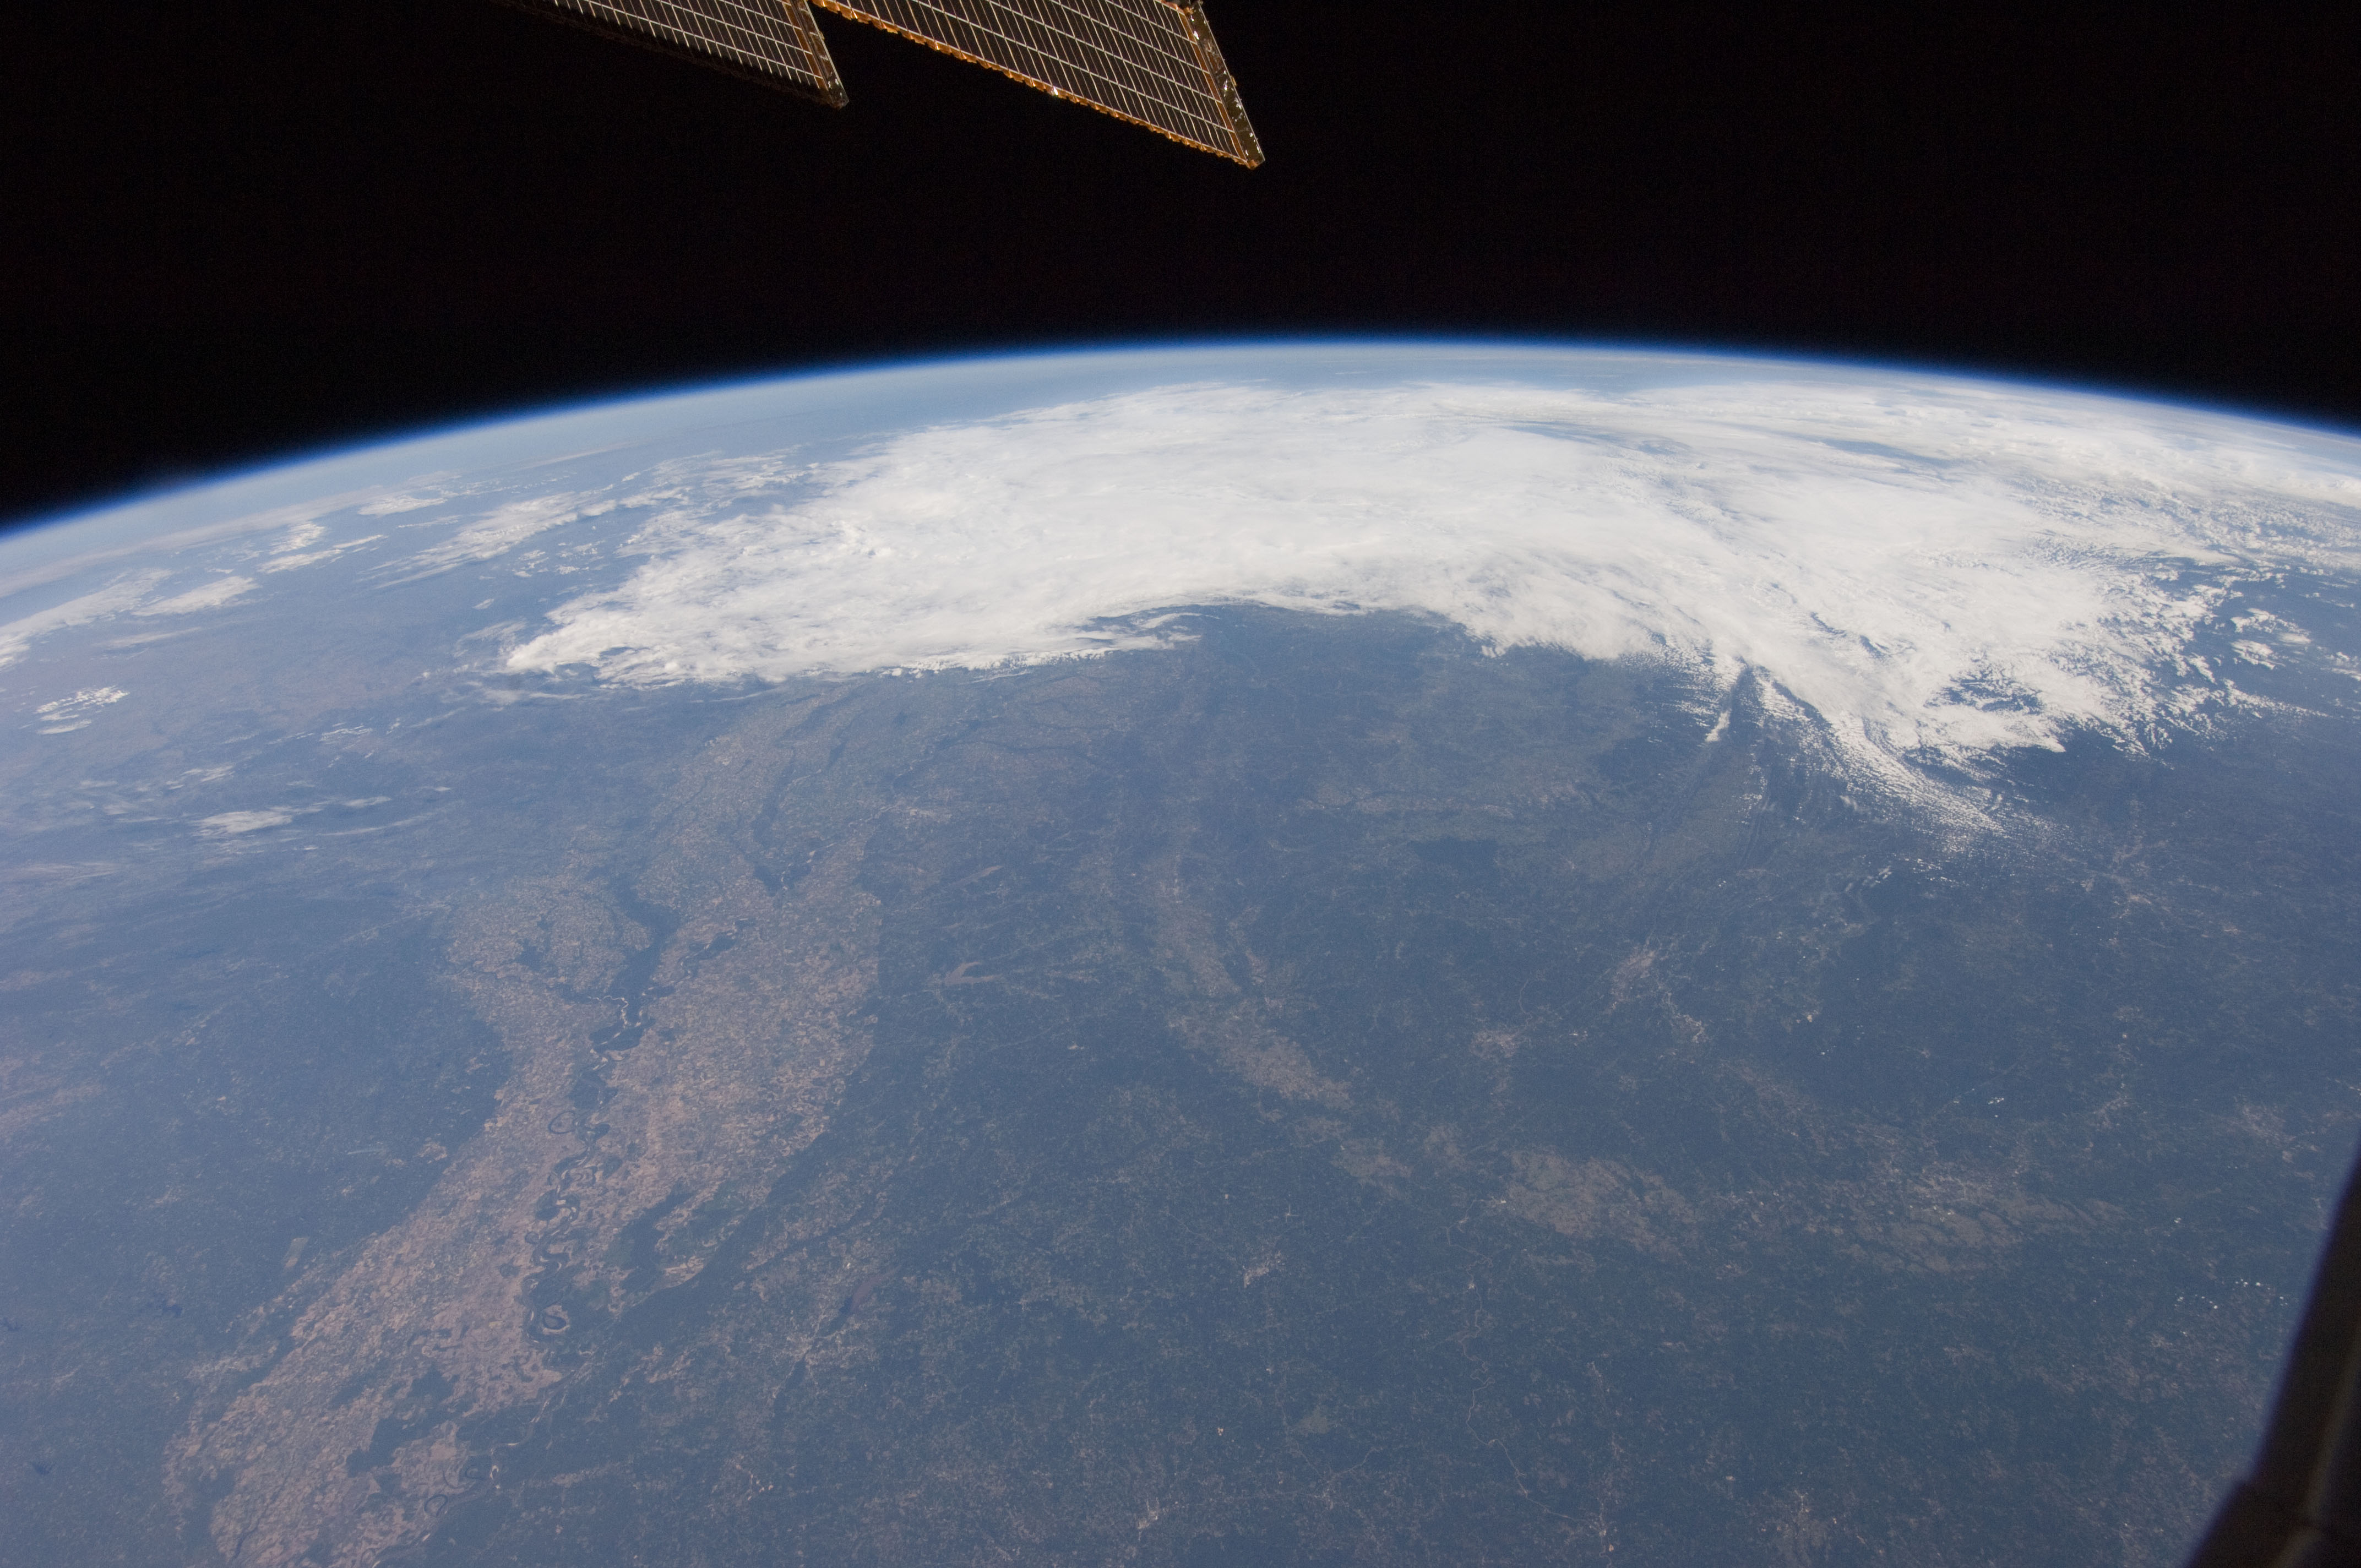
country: USA-TENNESSEE
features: PAN-MISSISSIPPI RIVER VALLEY, AGR., FOR., CITIES, ISS
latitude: 35.5
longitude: -89.0
